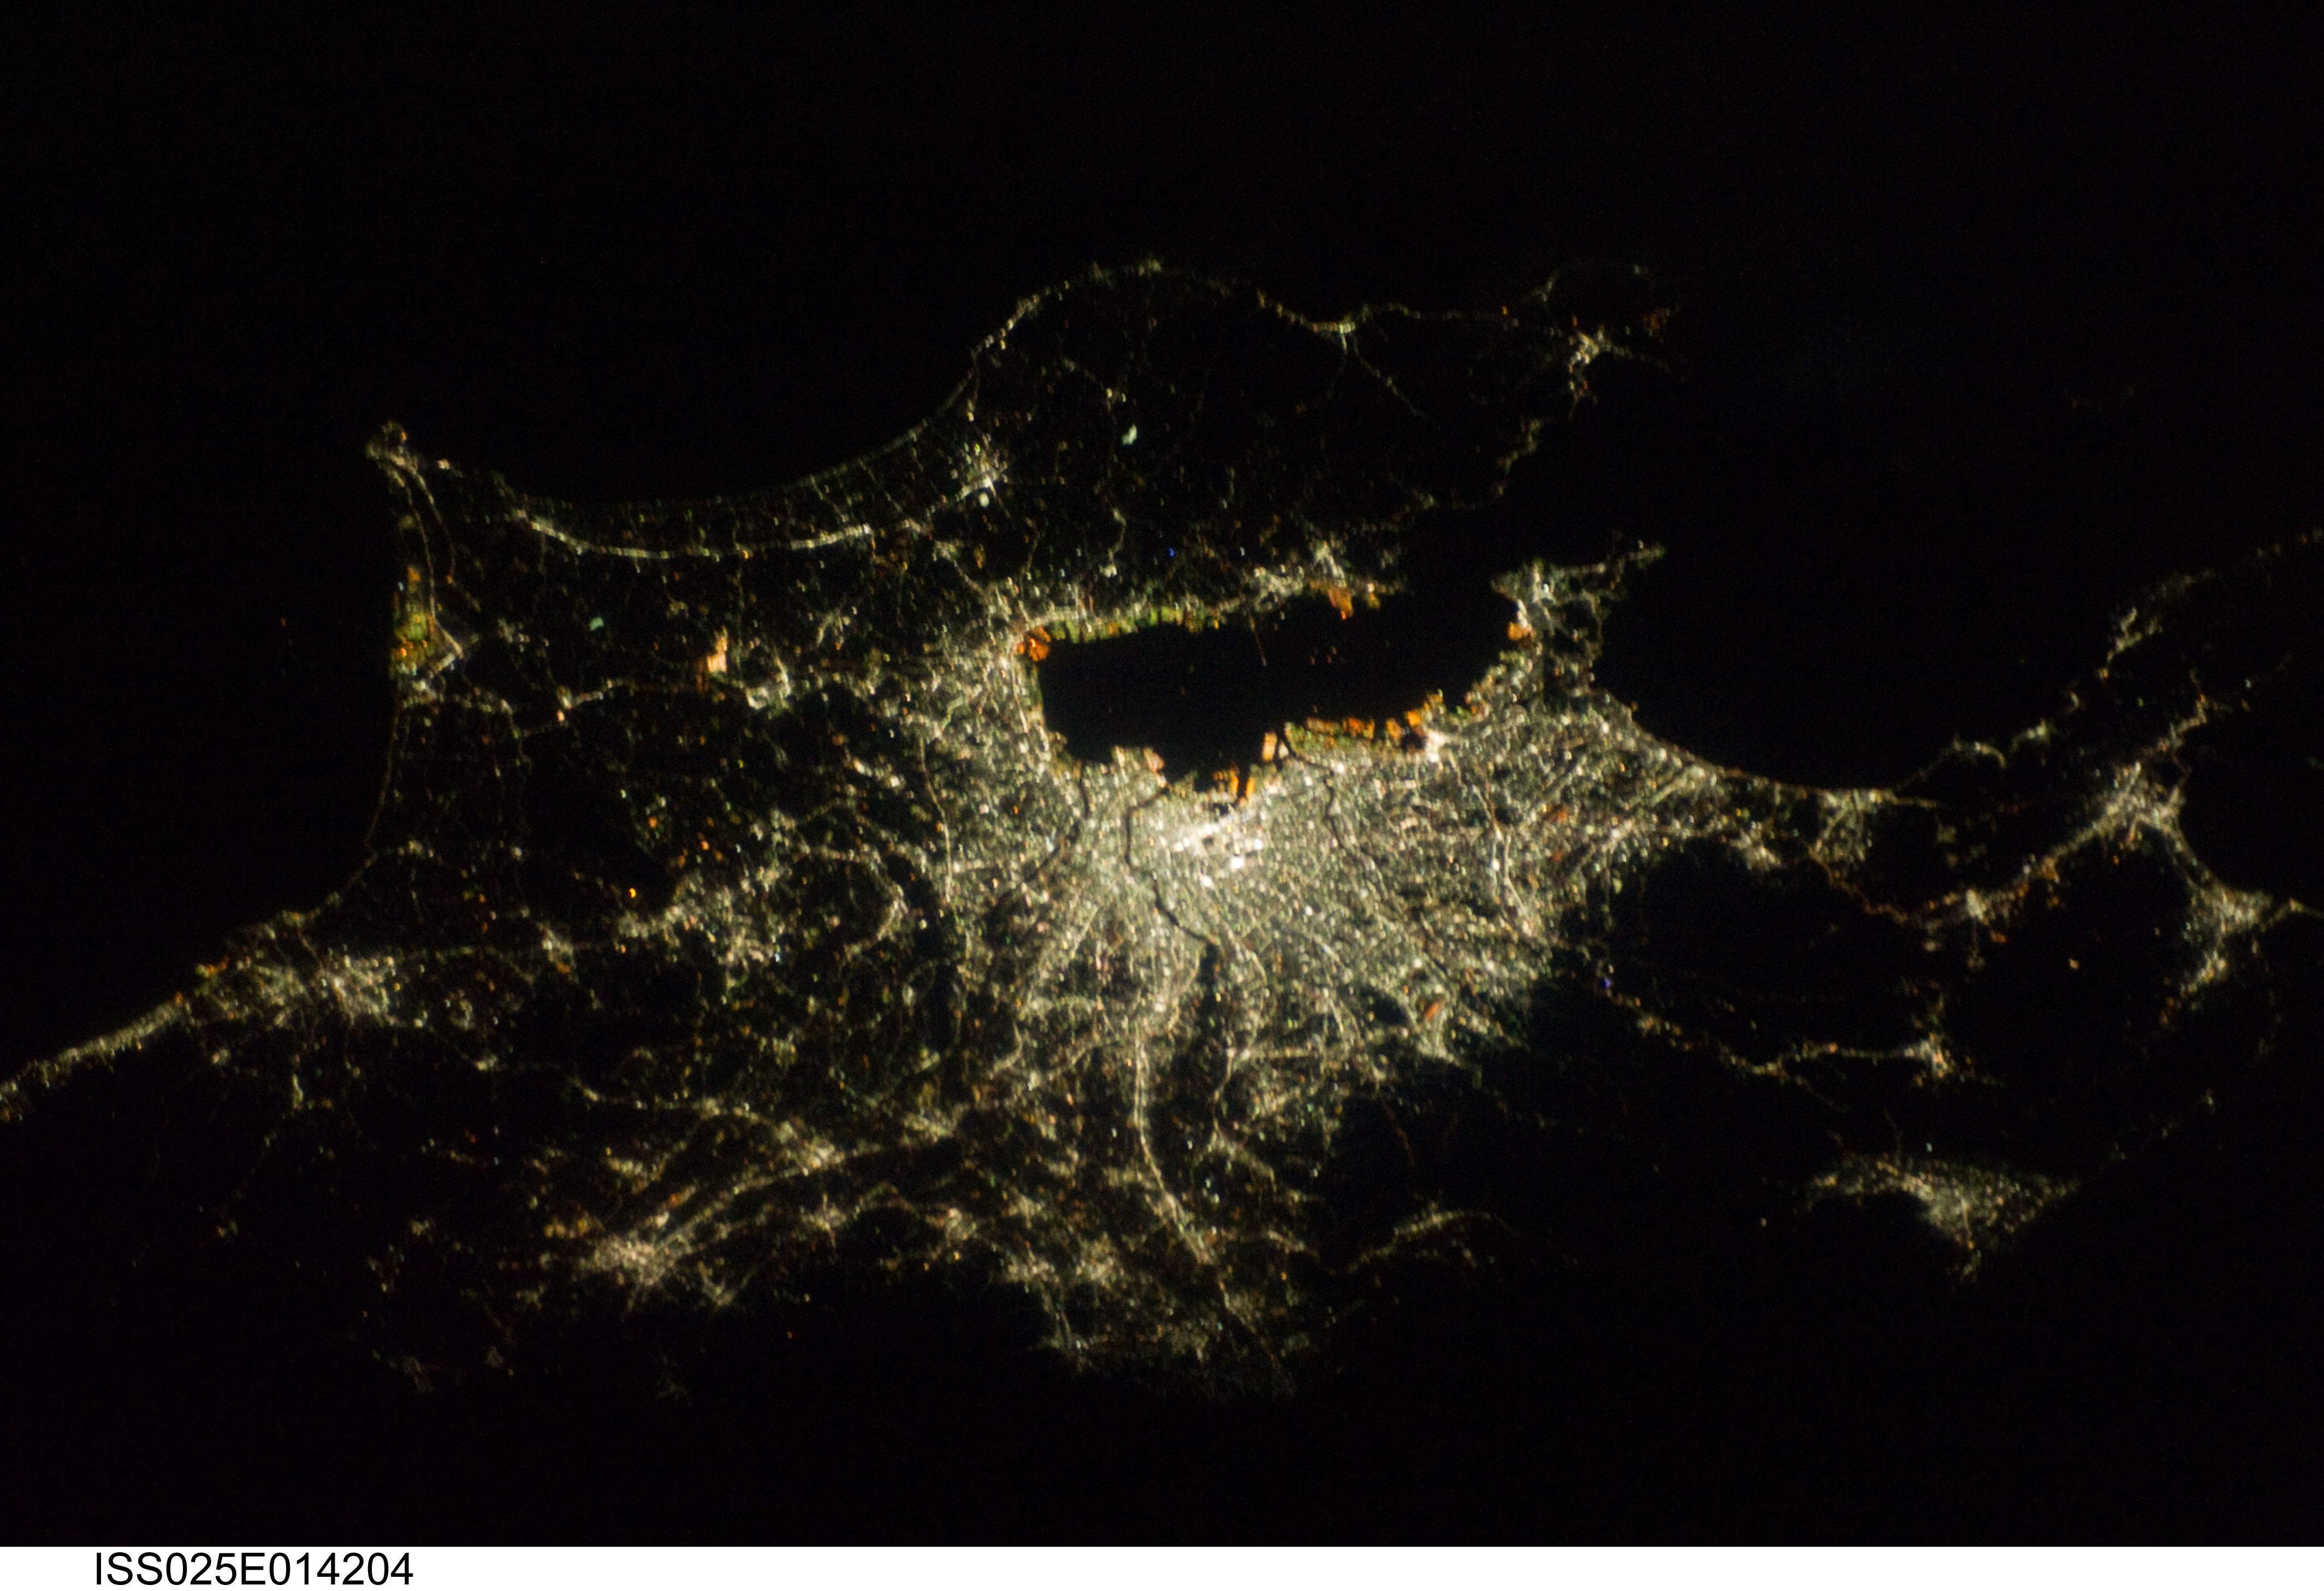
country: JAPAN
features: CITY LIGHTS, TOKYO, YOKOHAMA, TOKYO BAY, KOFU AT NIGHT
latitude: 35.5
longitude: 140.0
